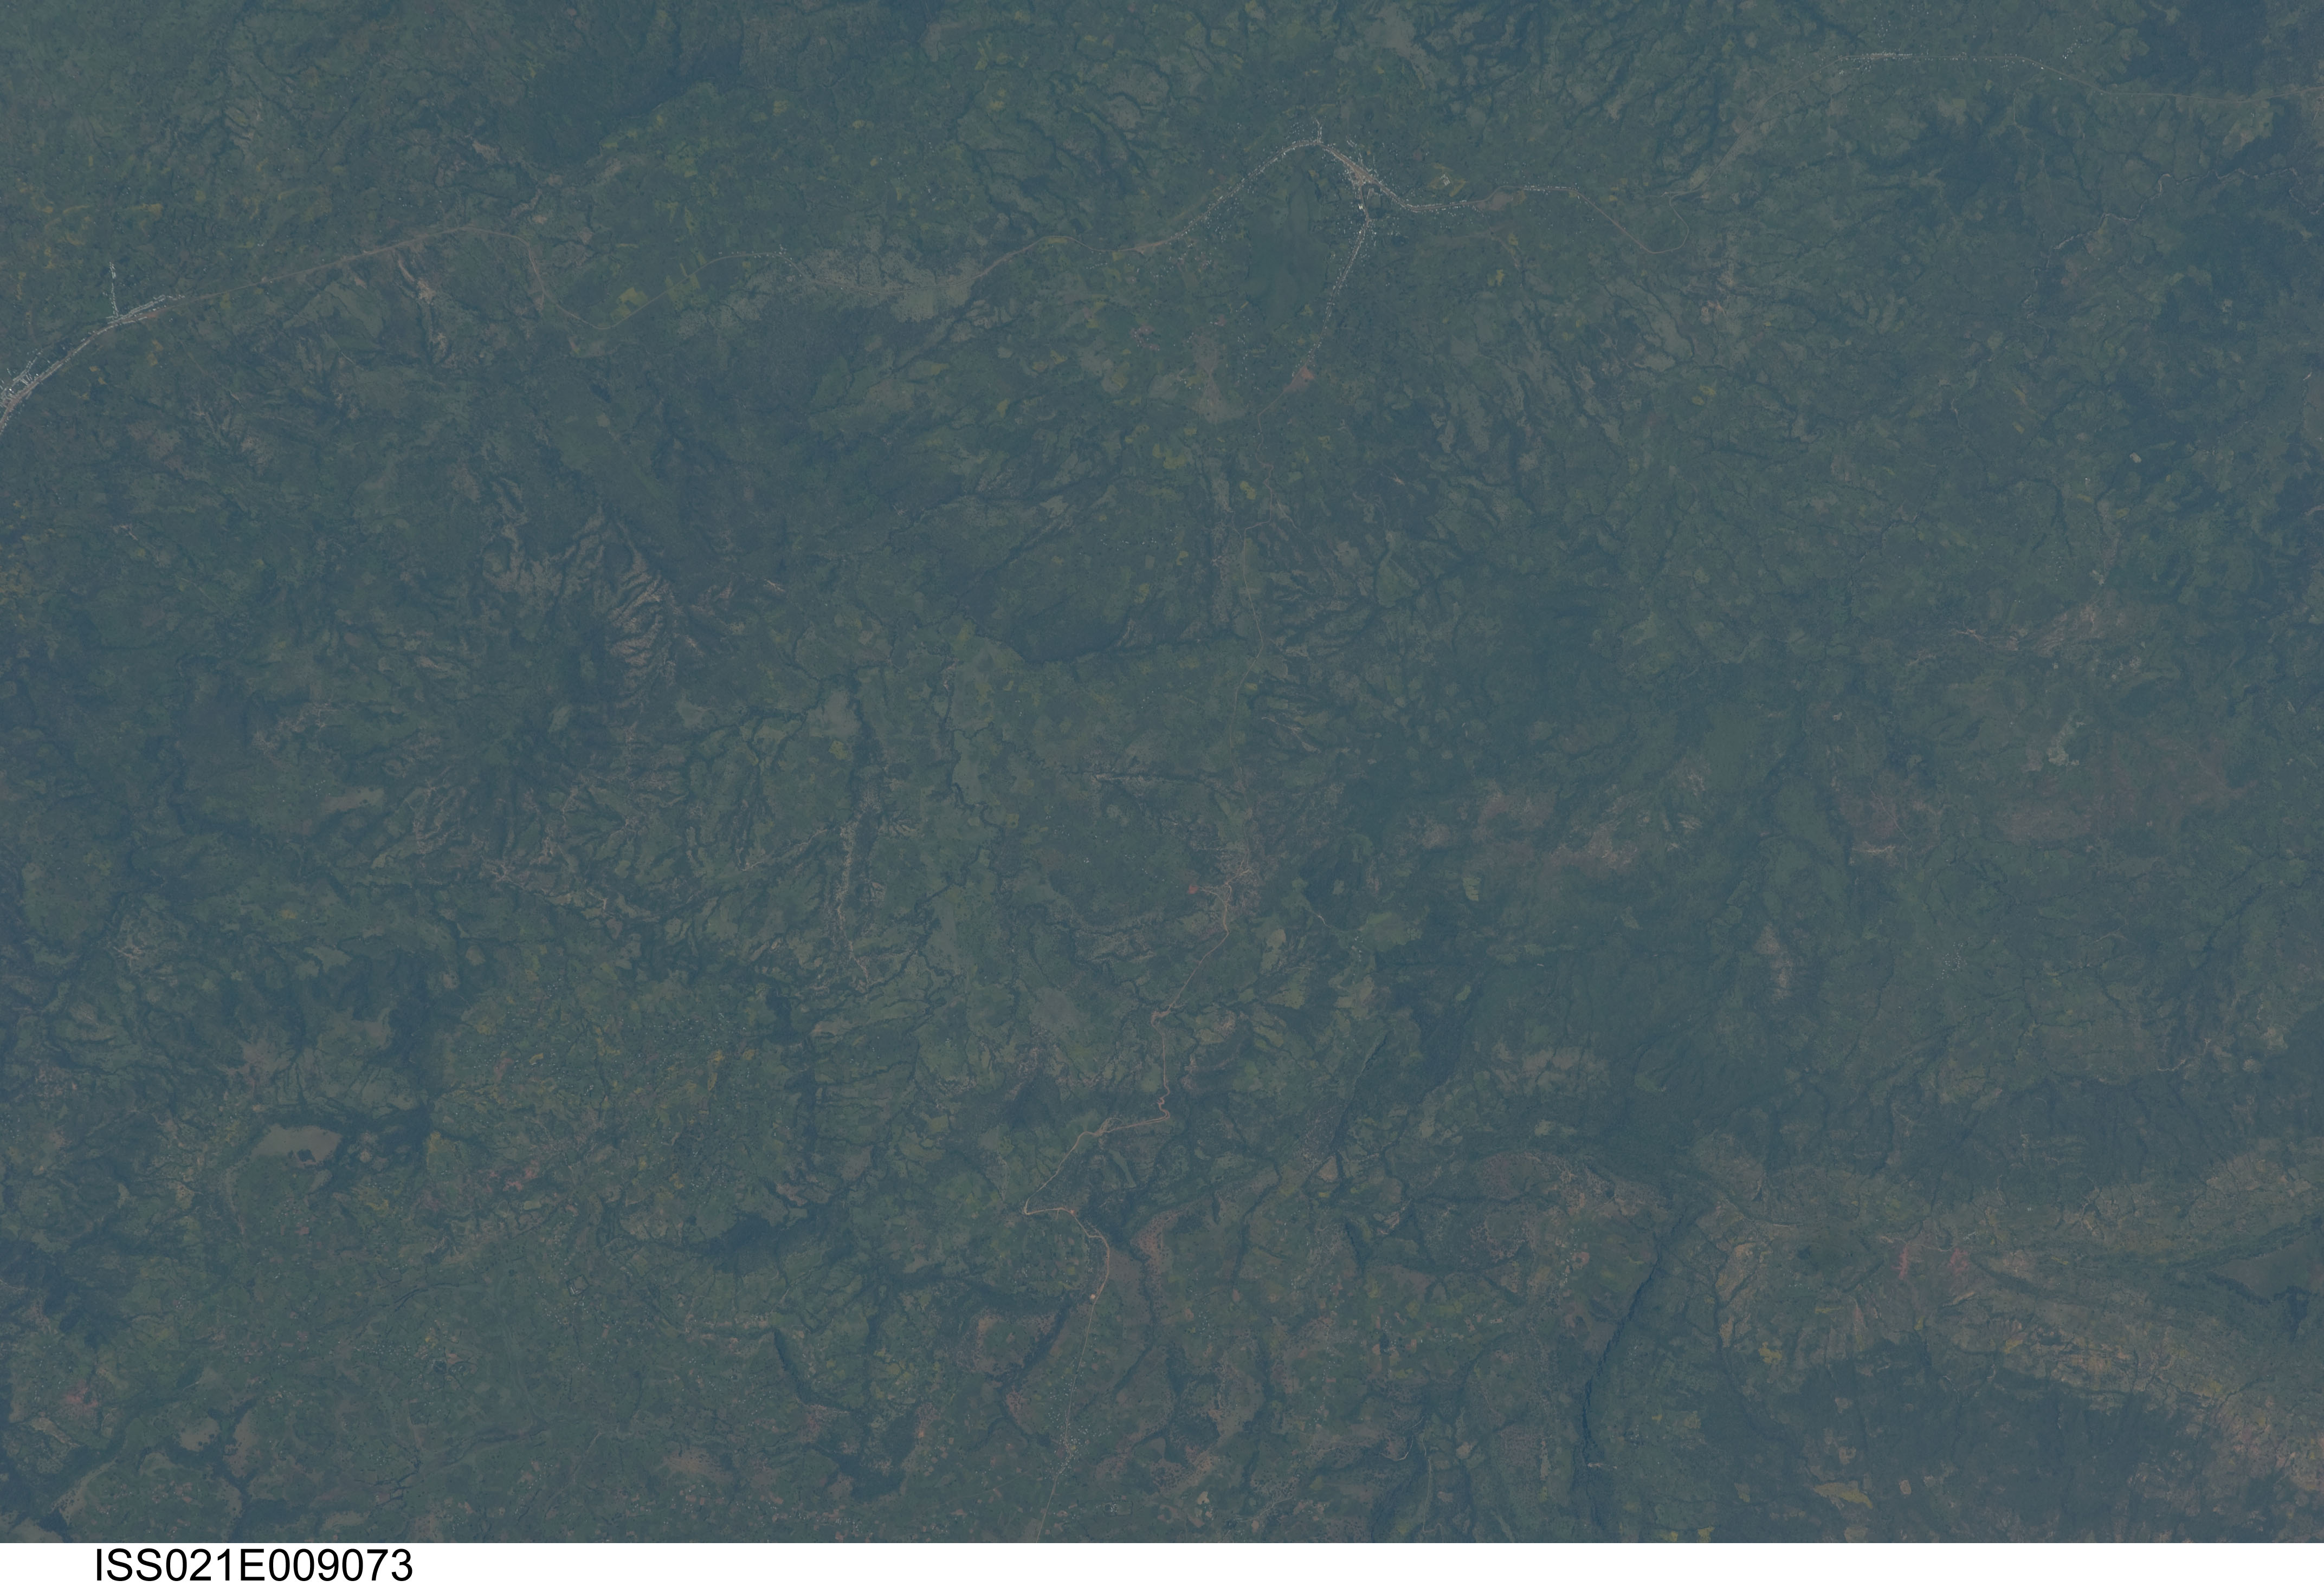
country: ETHIOPIA
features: KIREMU AREA, HILLS, FOREST, ROADS
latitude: 10.1
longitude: 37.0
